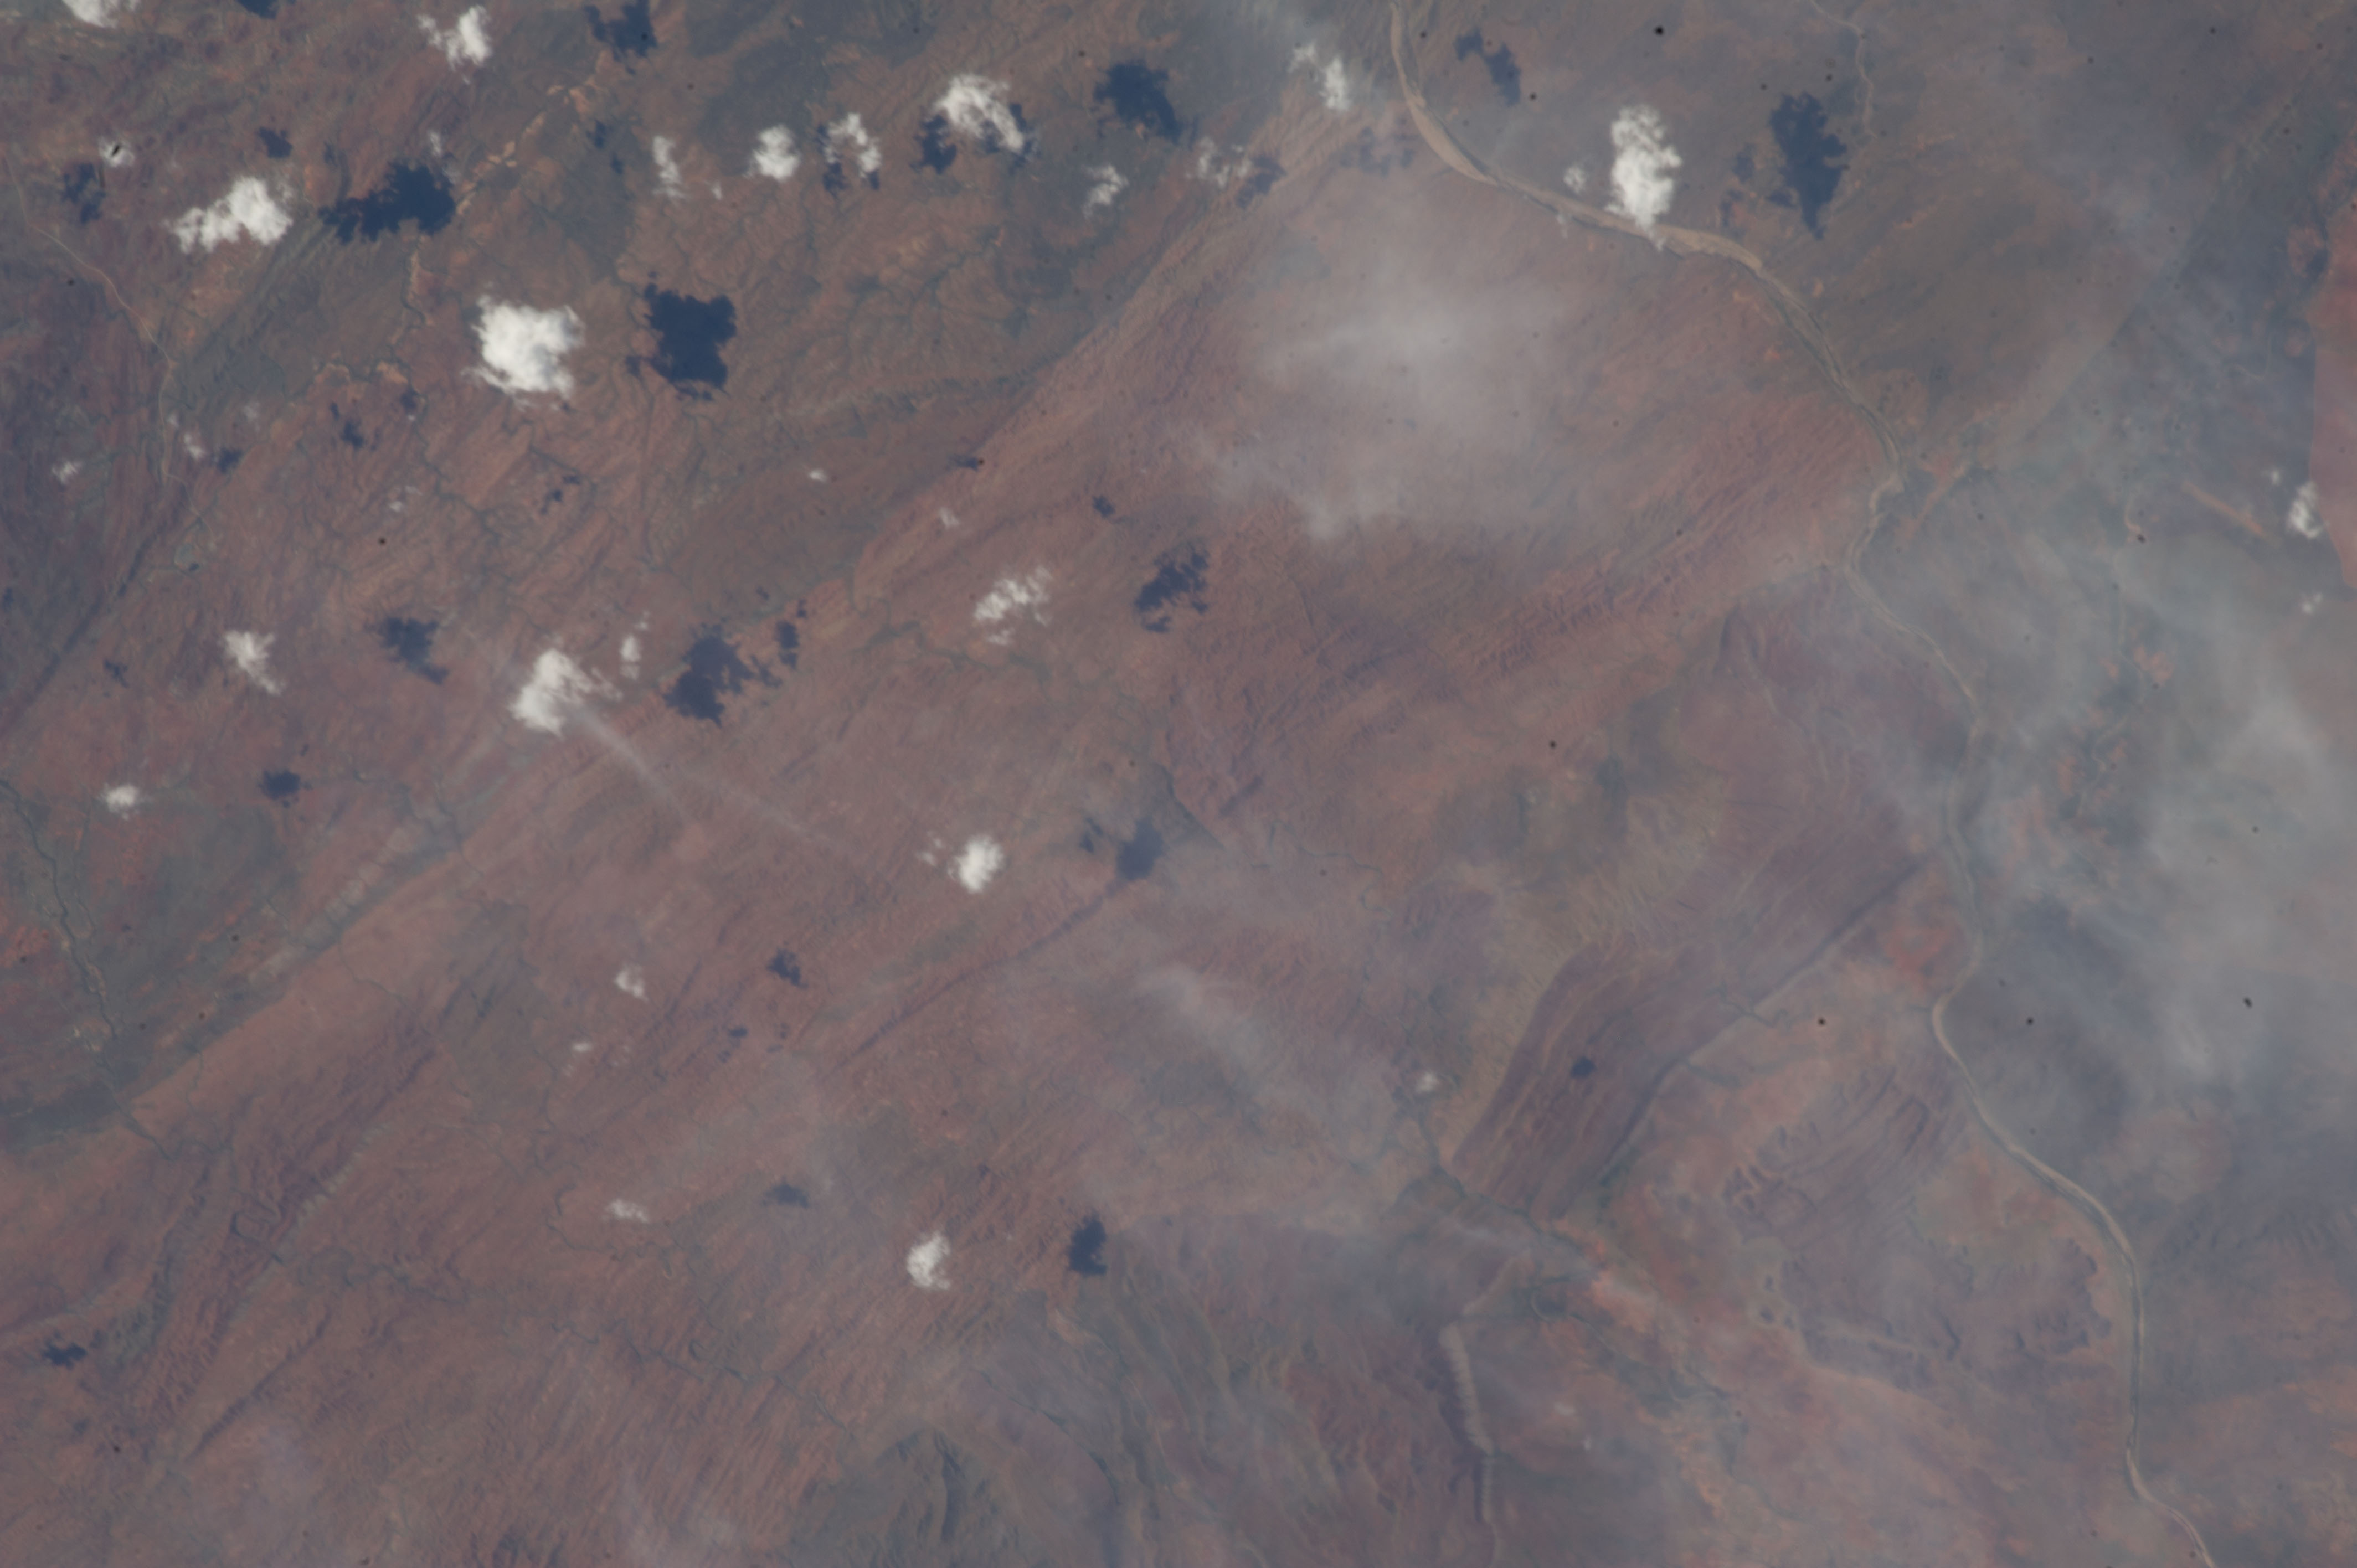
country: AUSTRALIA-WA
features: ORD RIVER, RIDGES, DISSECTED PLATEAU, RAVINES
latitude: -17.5
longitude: 128.0
